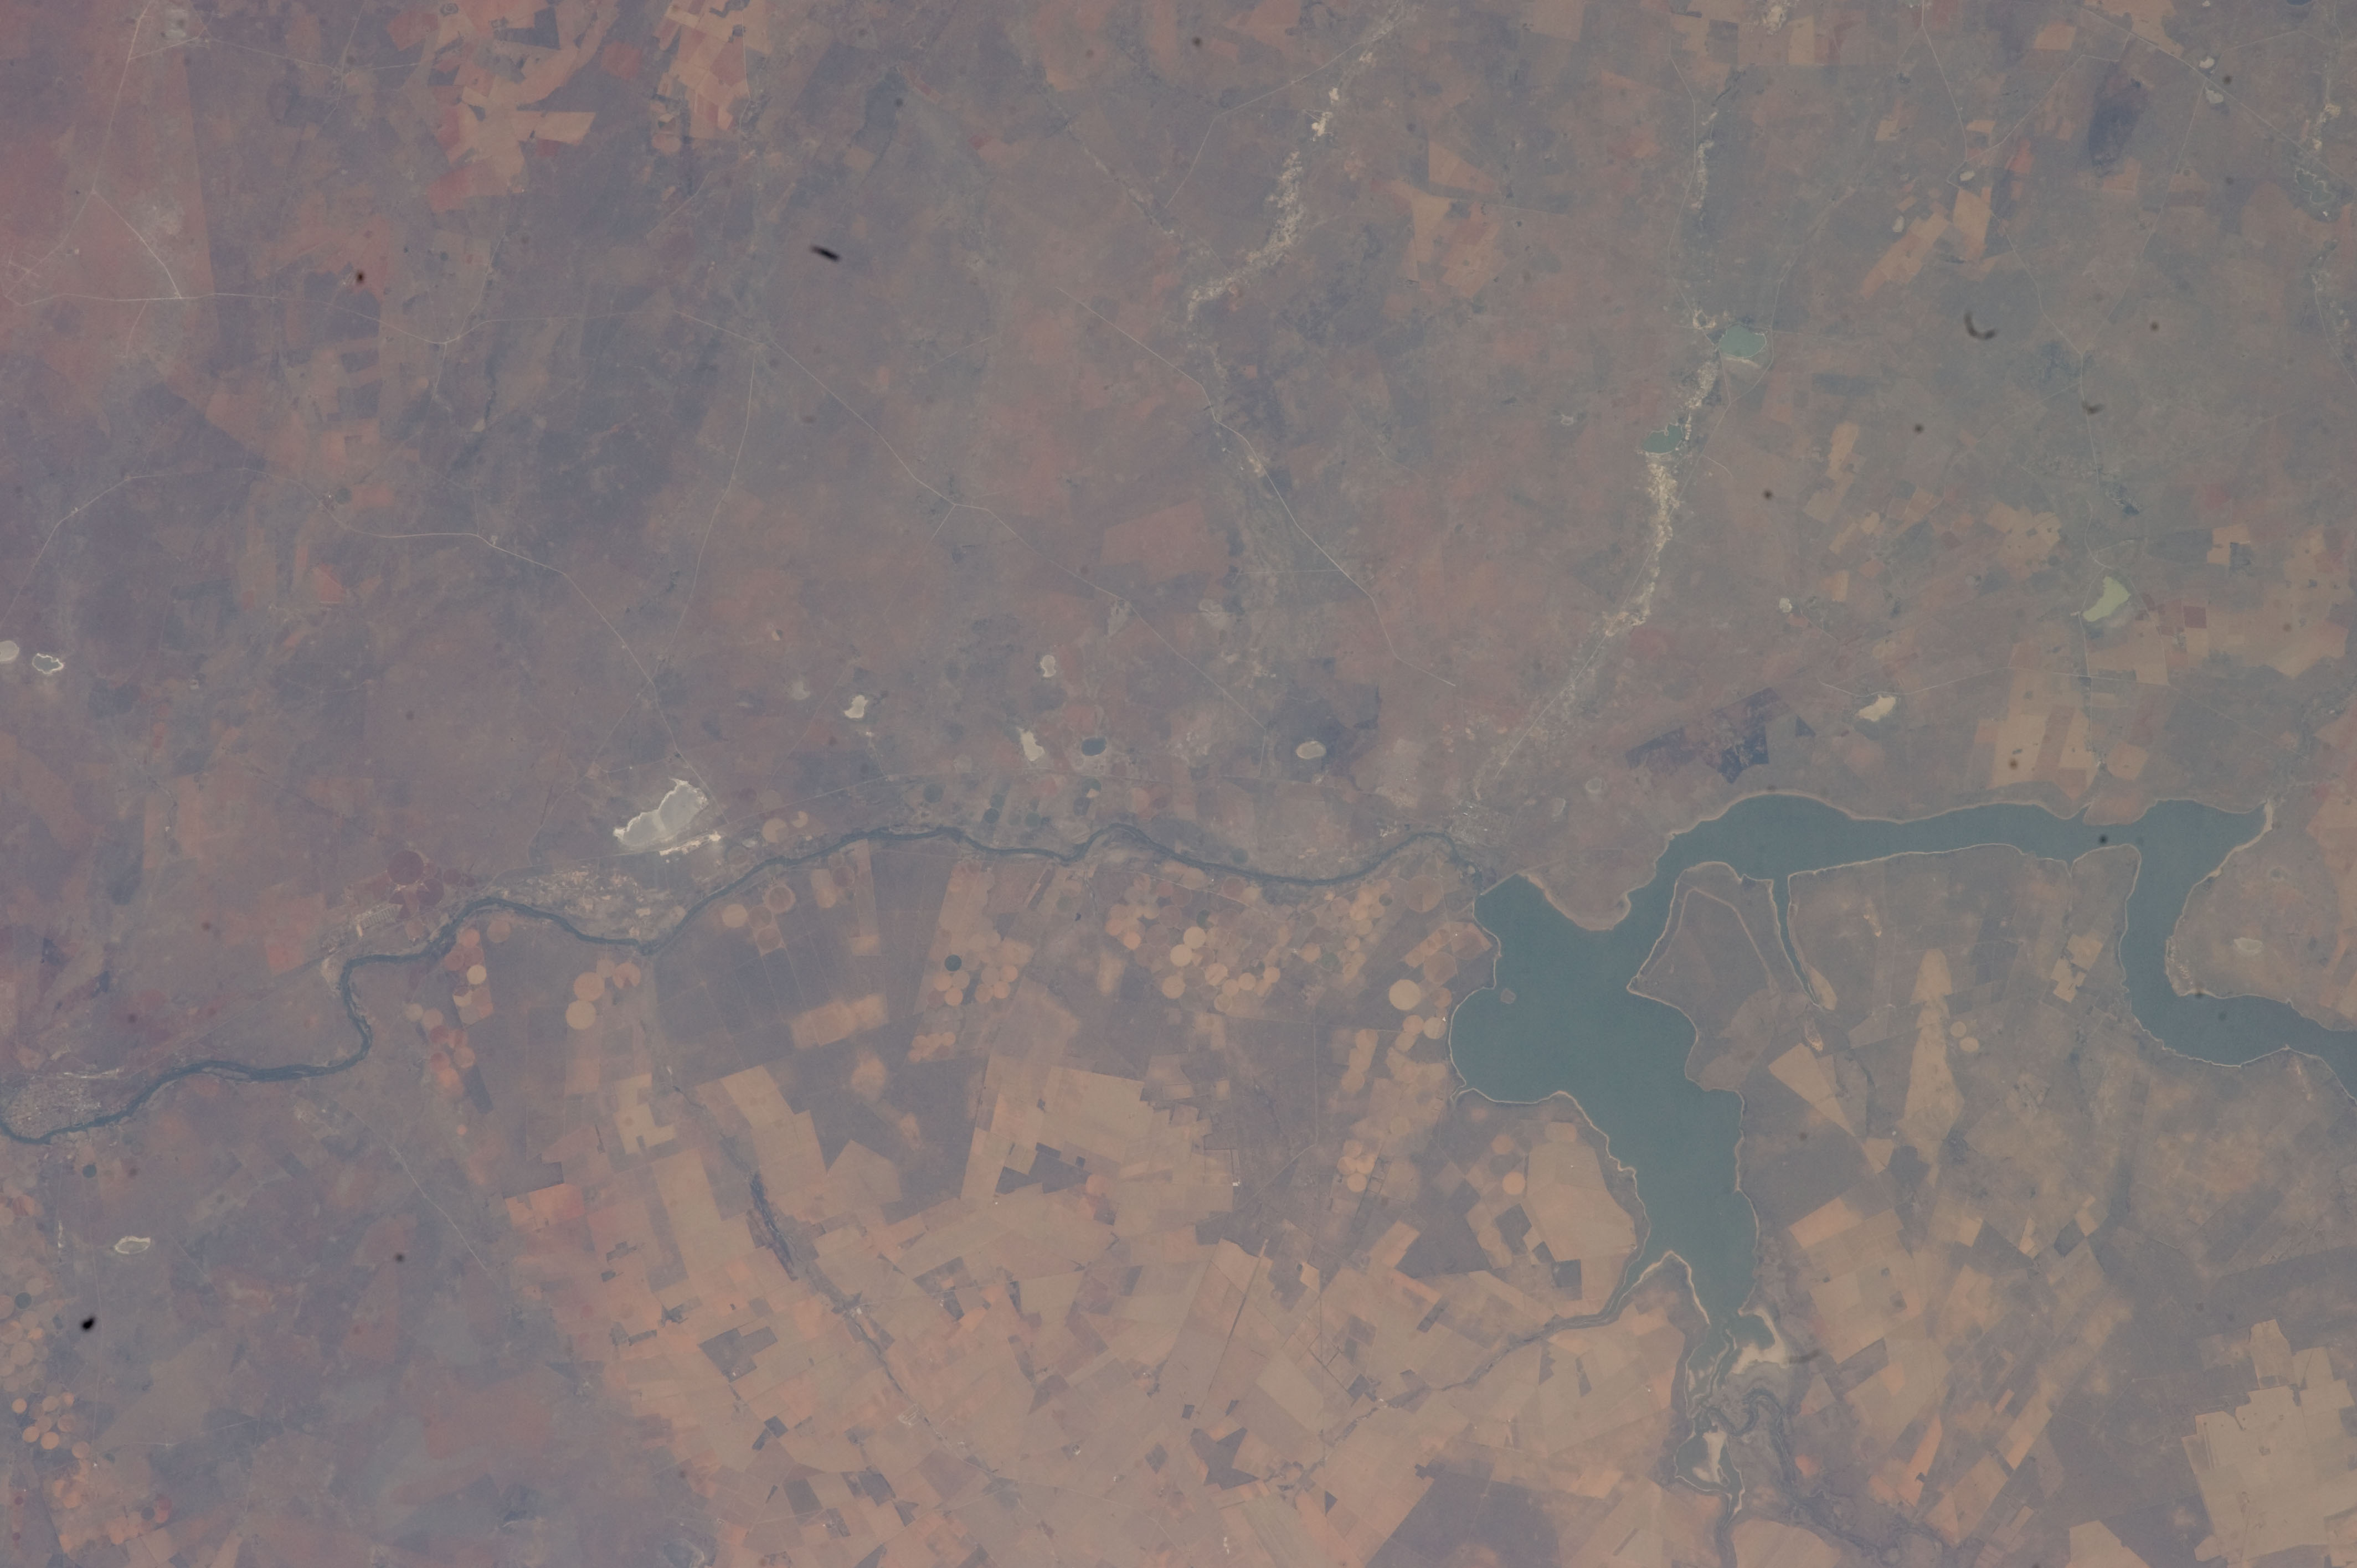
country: REPUBLIC SOUTH AFRICA
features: BLOEMHOF RES., AGR., BLOEMHOF
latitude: -27.7
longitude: 25.6
